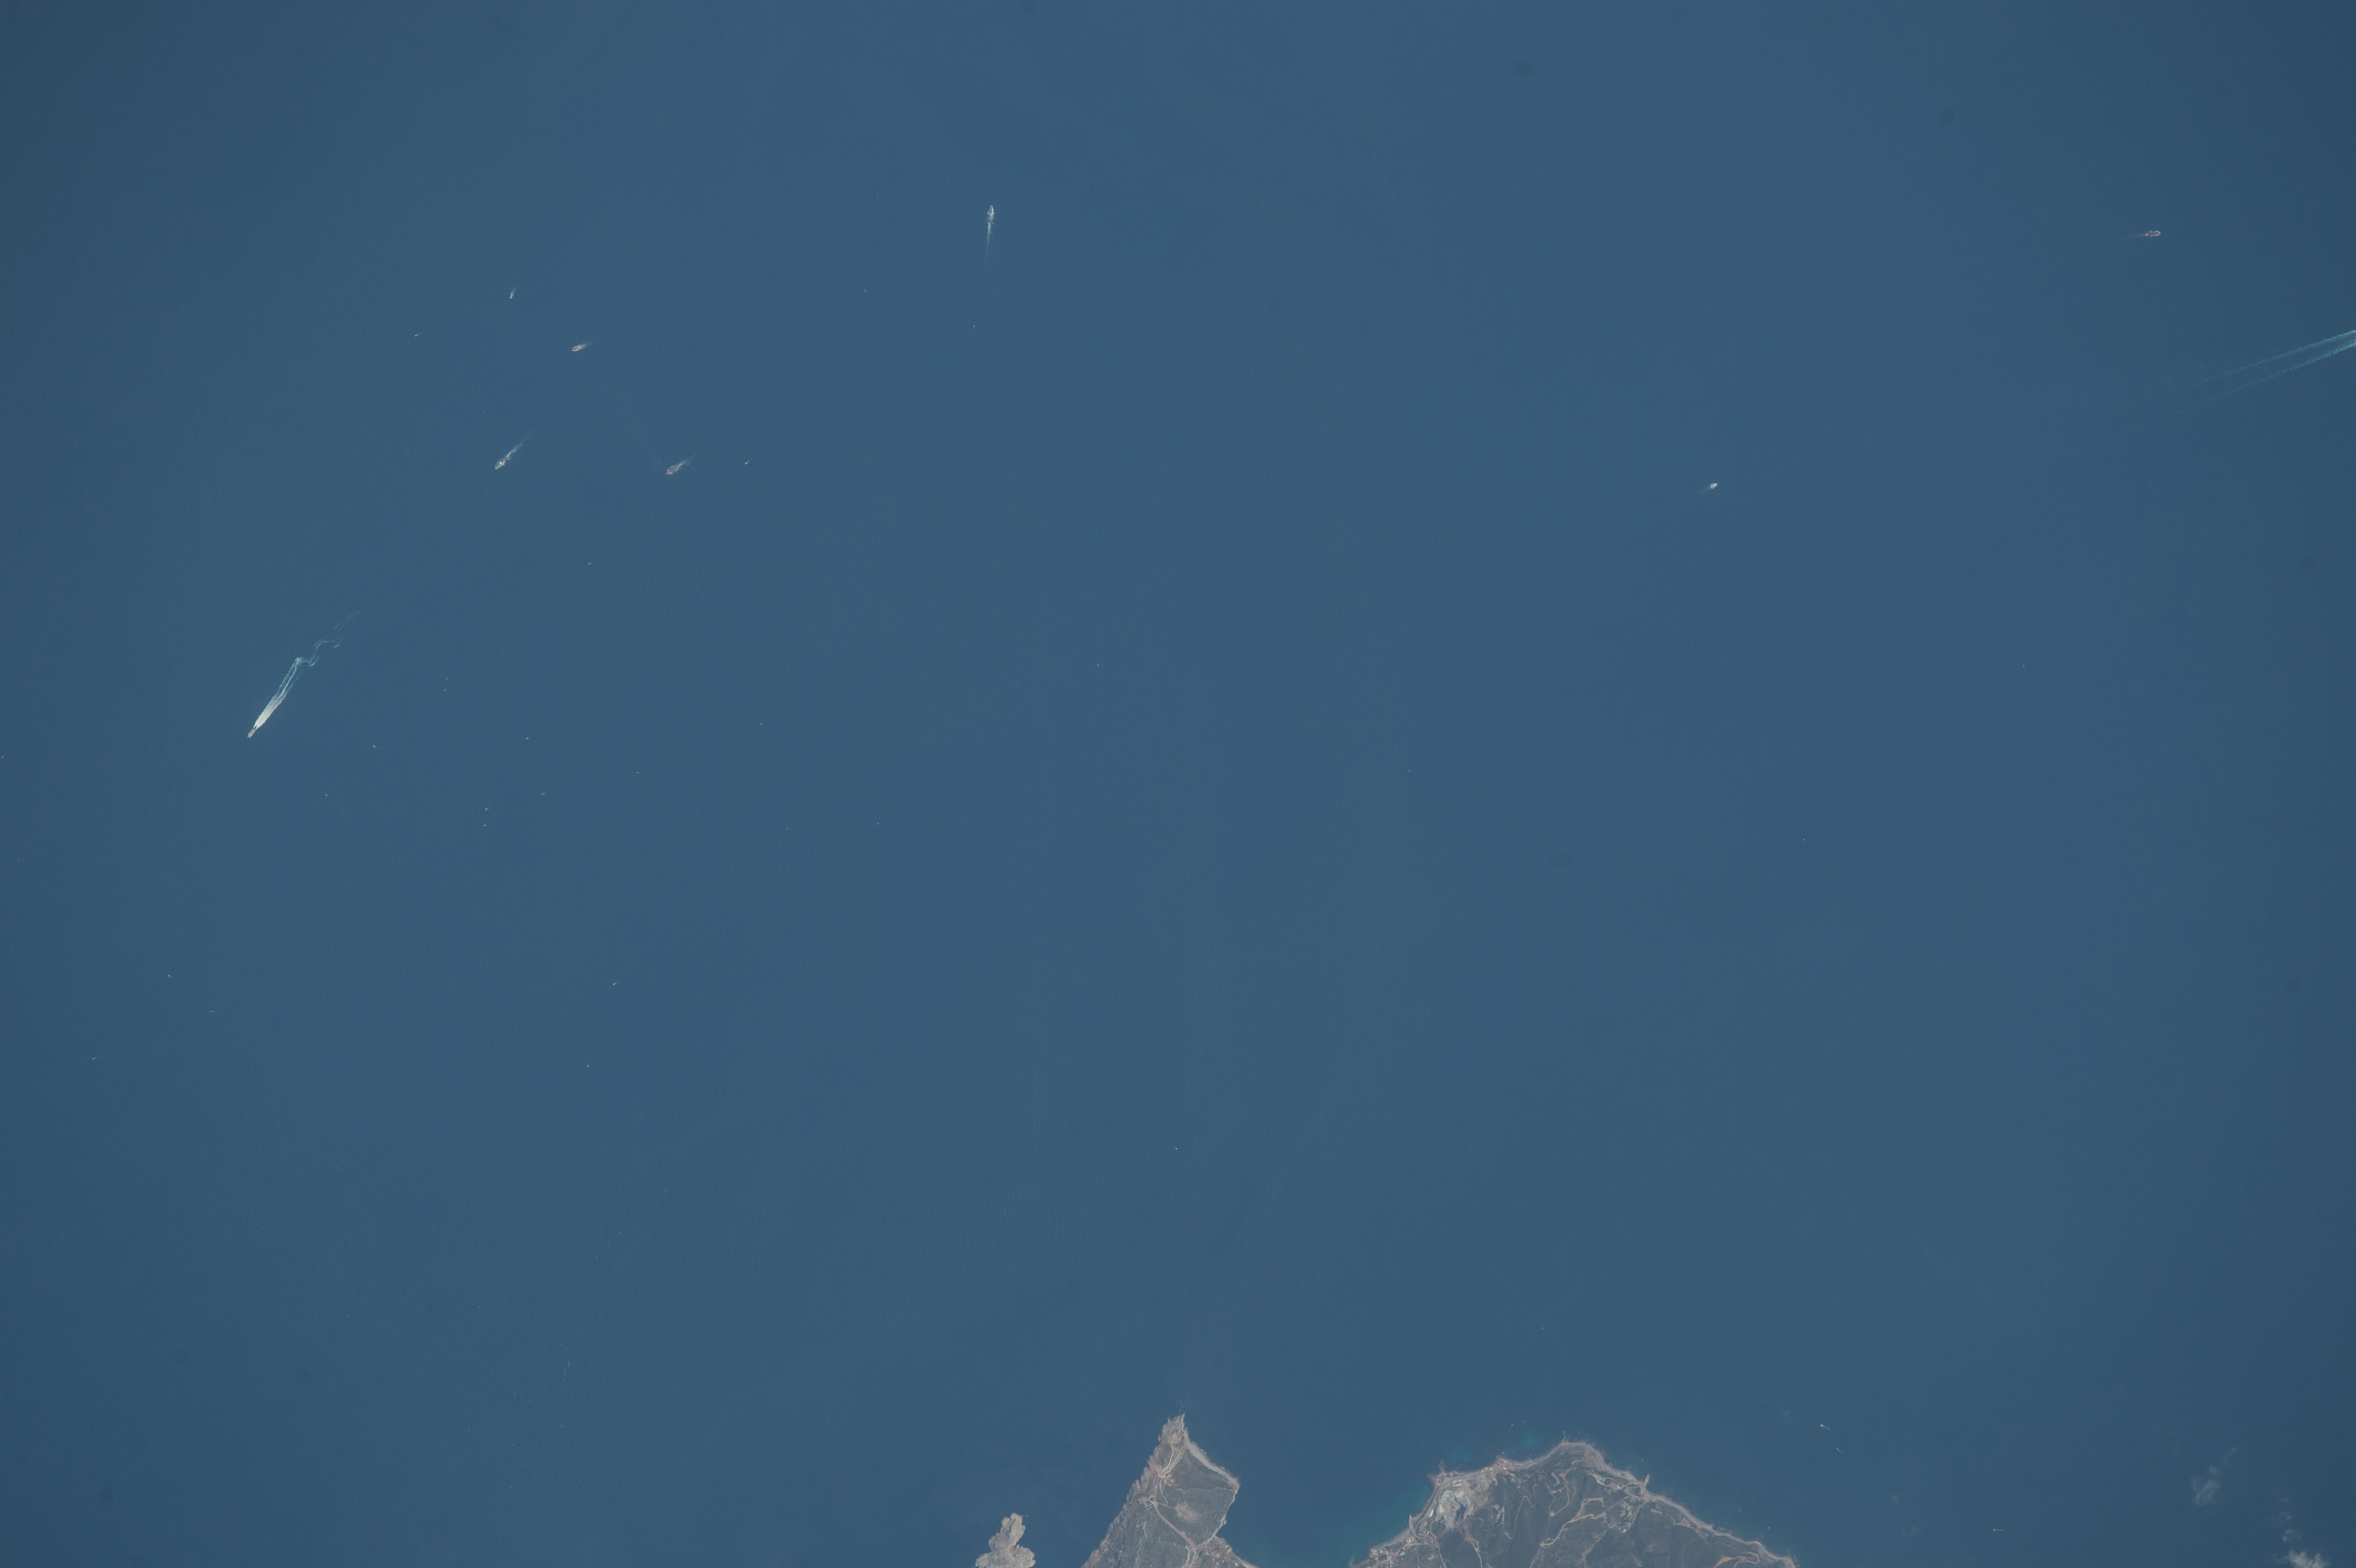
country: MOROCCO
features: STRAIT OF GIBRALTAR, ALBORAN SEA, BENZU, SHIPS
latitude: 36.0
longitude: -5.4
